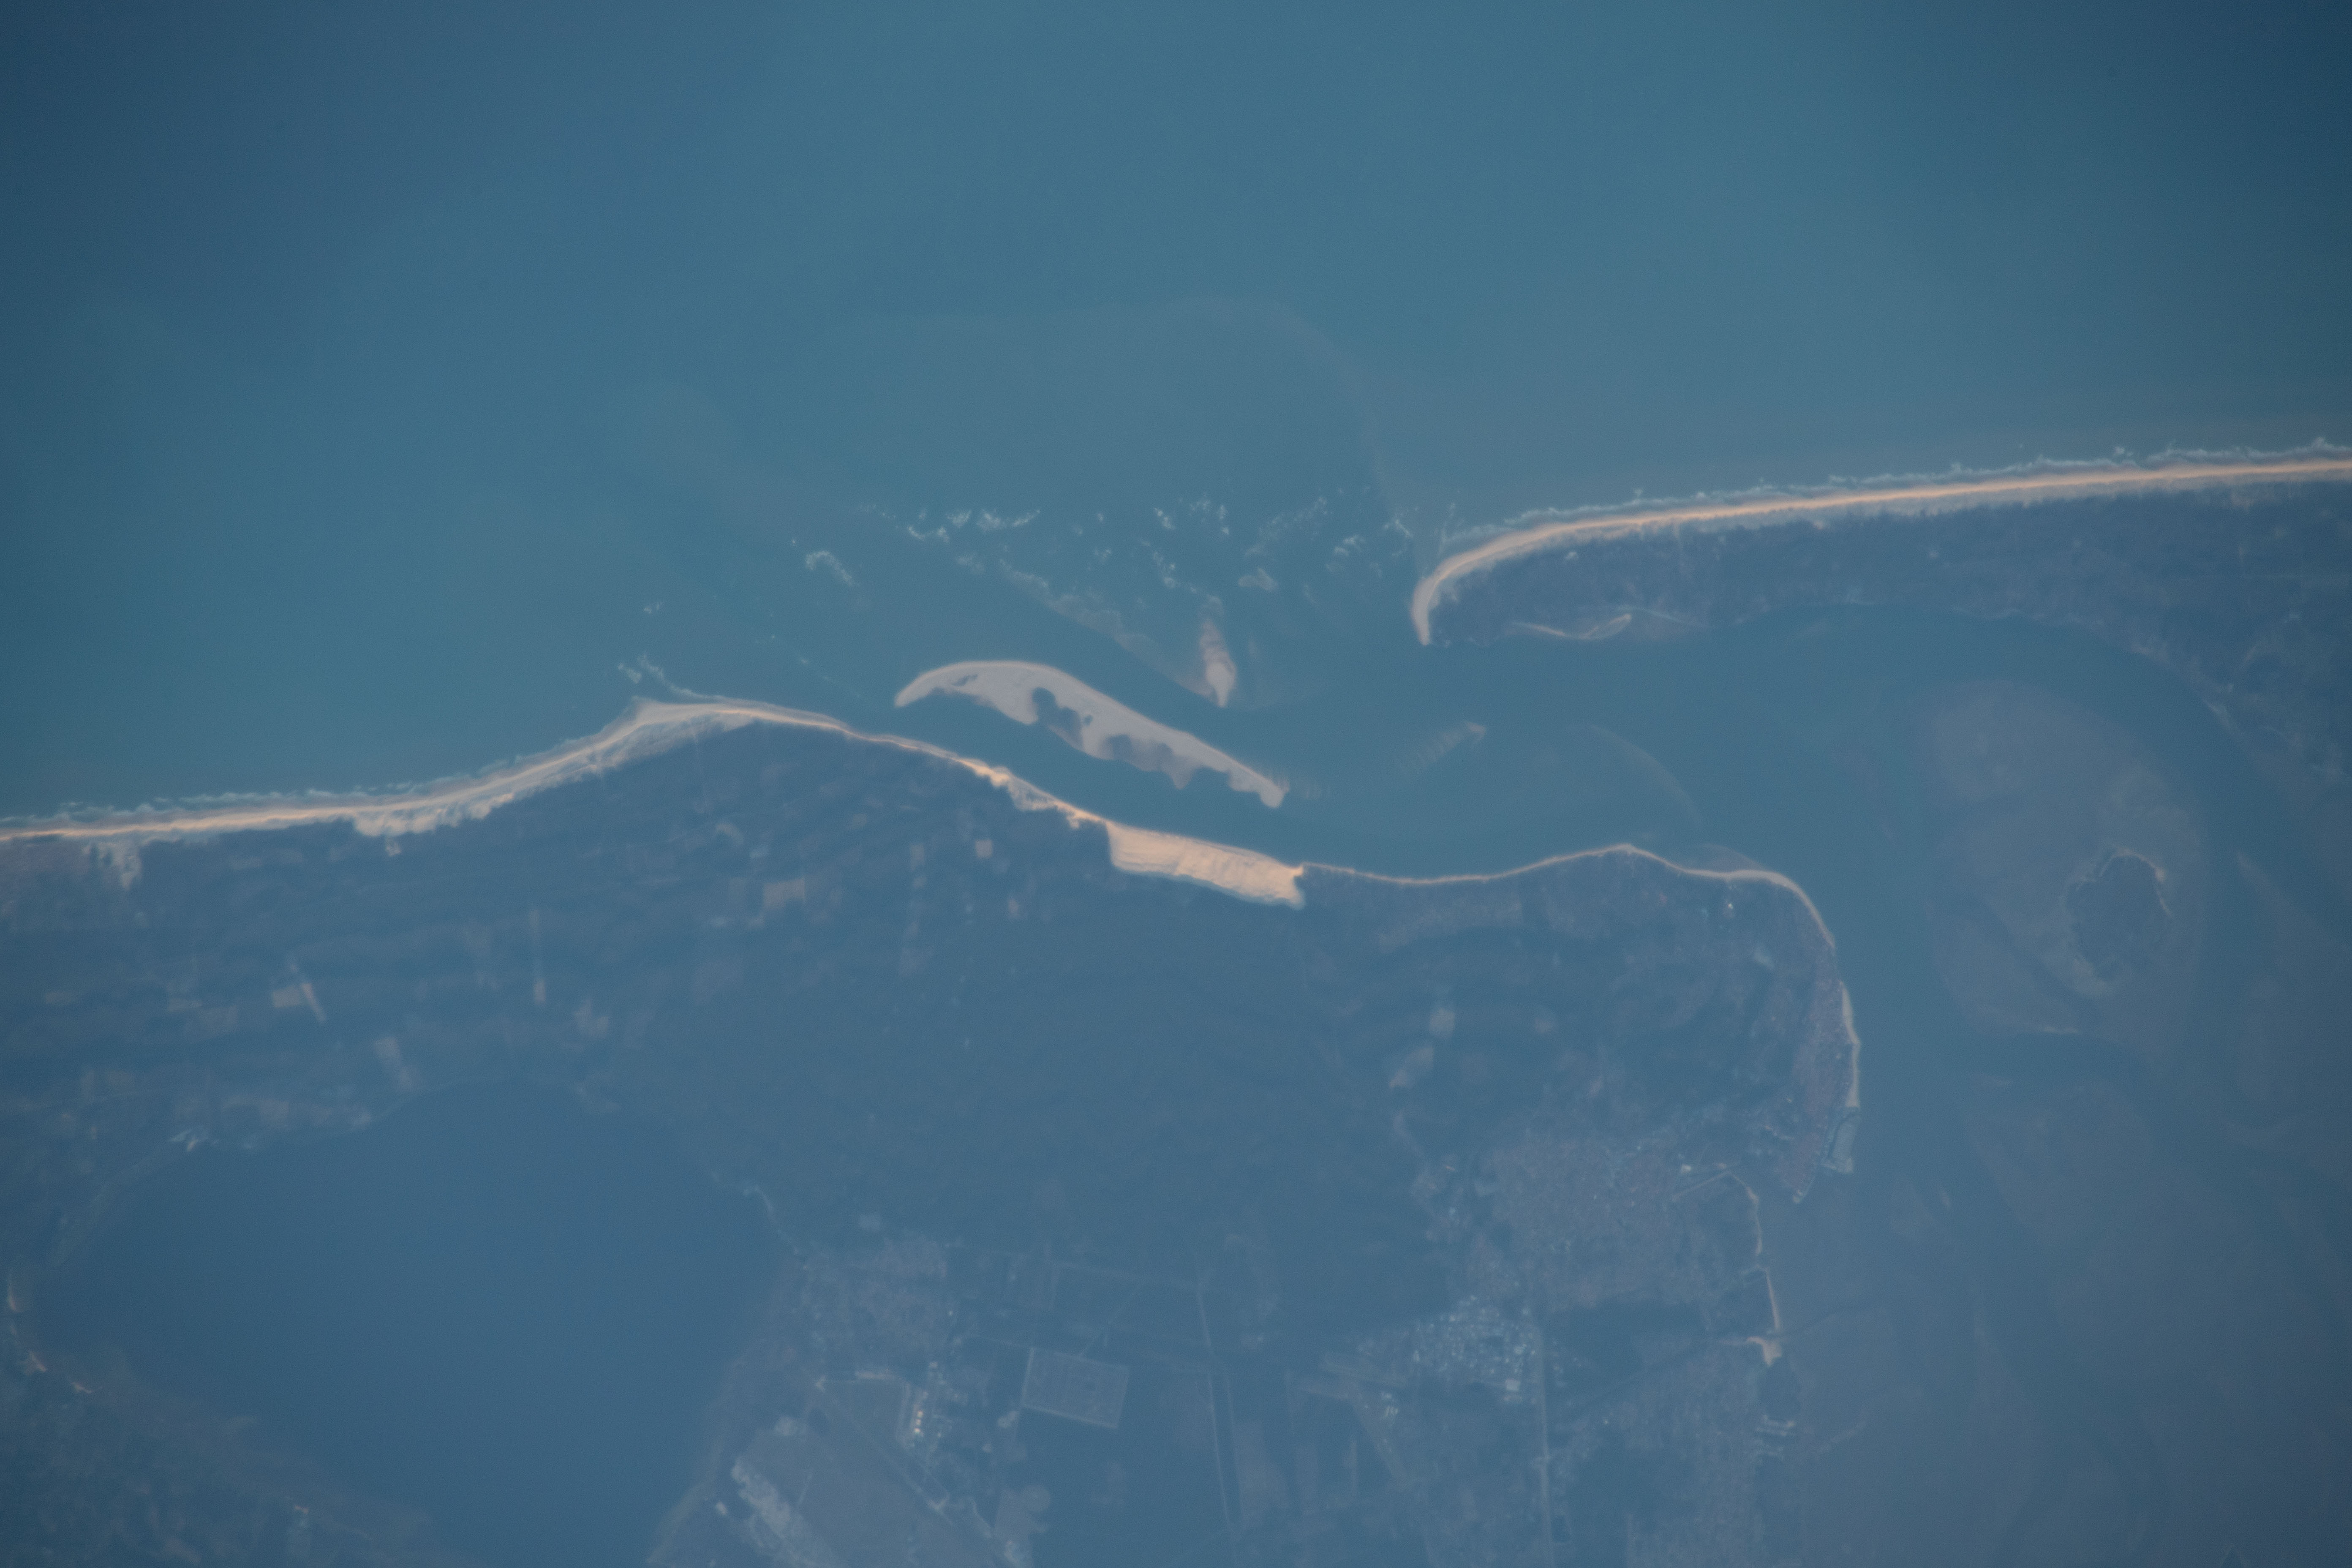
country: FRANCE
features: ARCACHON BAY, LAC DE CAZAUX
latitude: 44.6
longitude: -1.2
